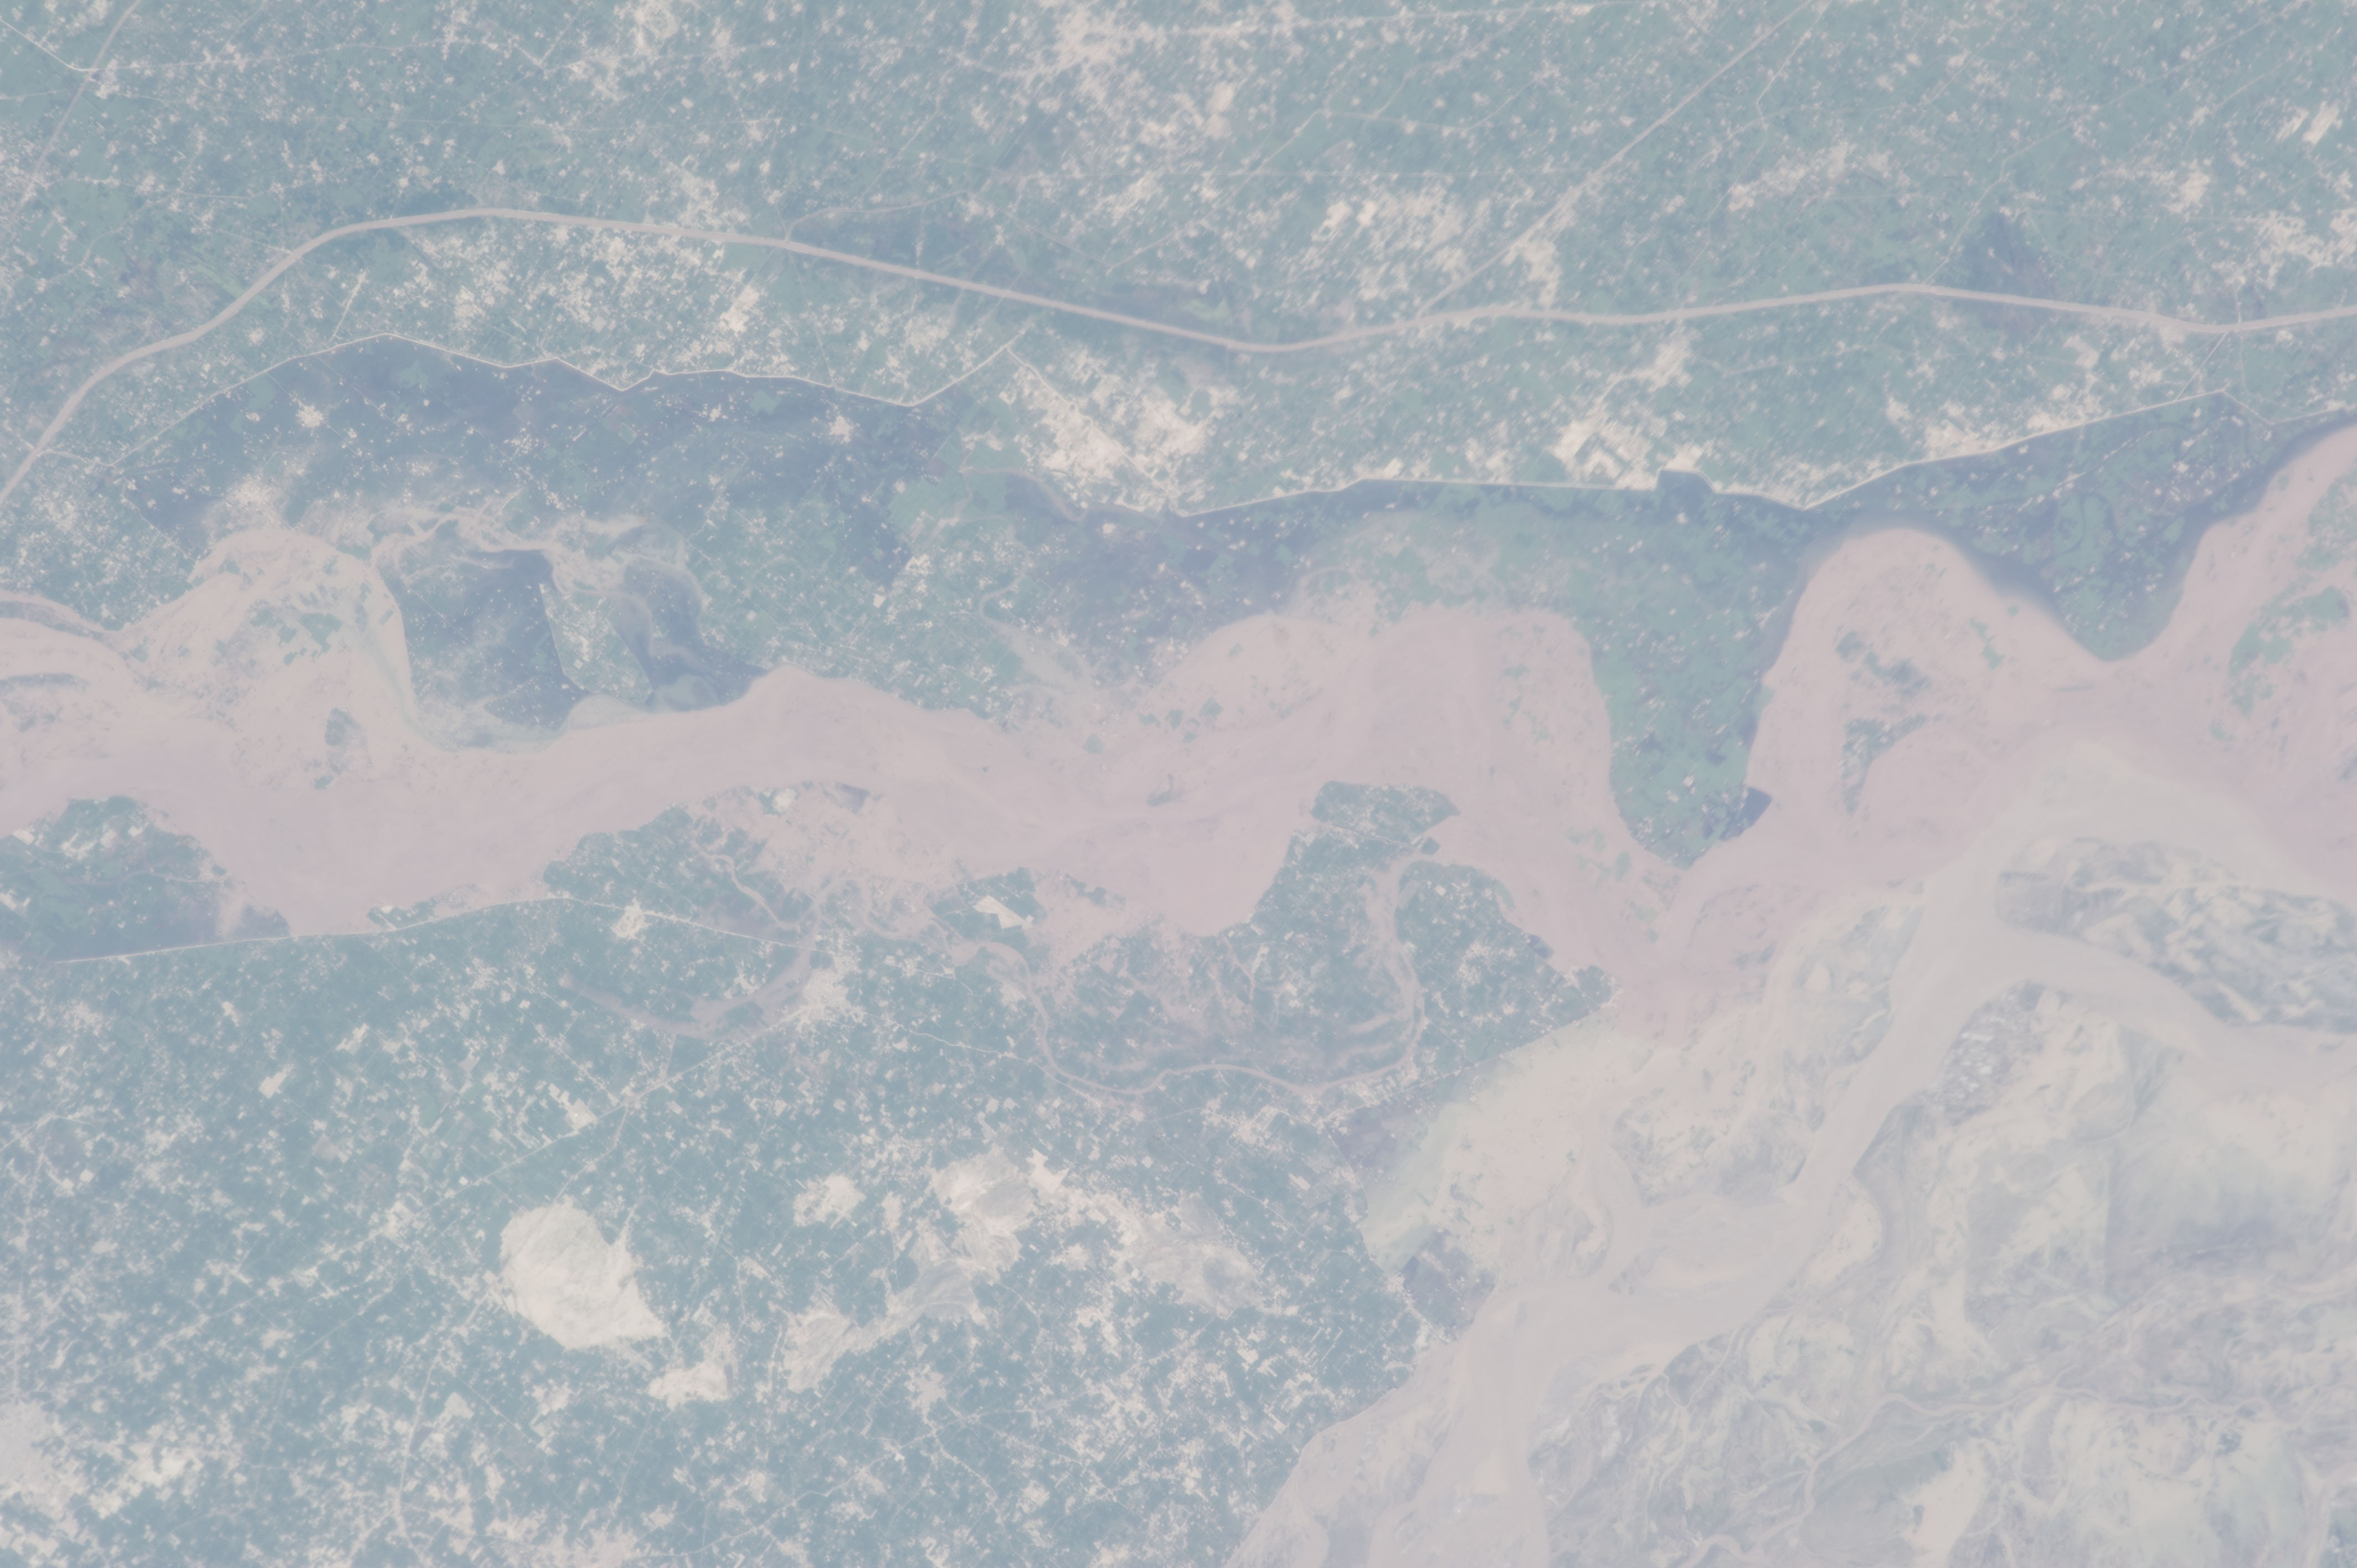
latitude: 29.2
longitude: 70.8
